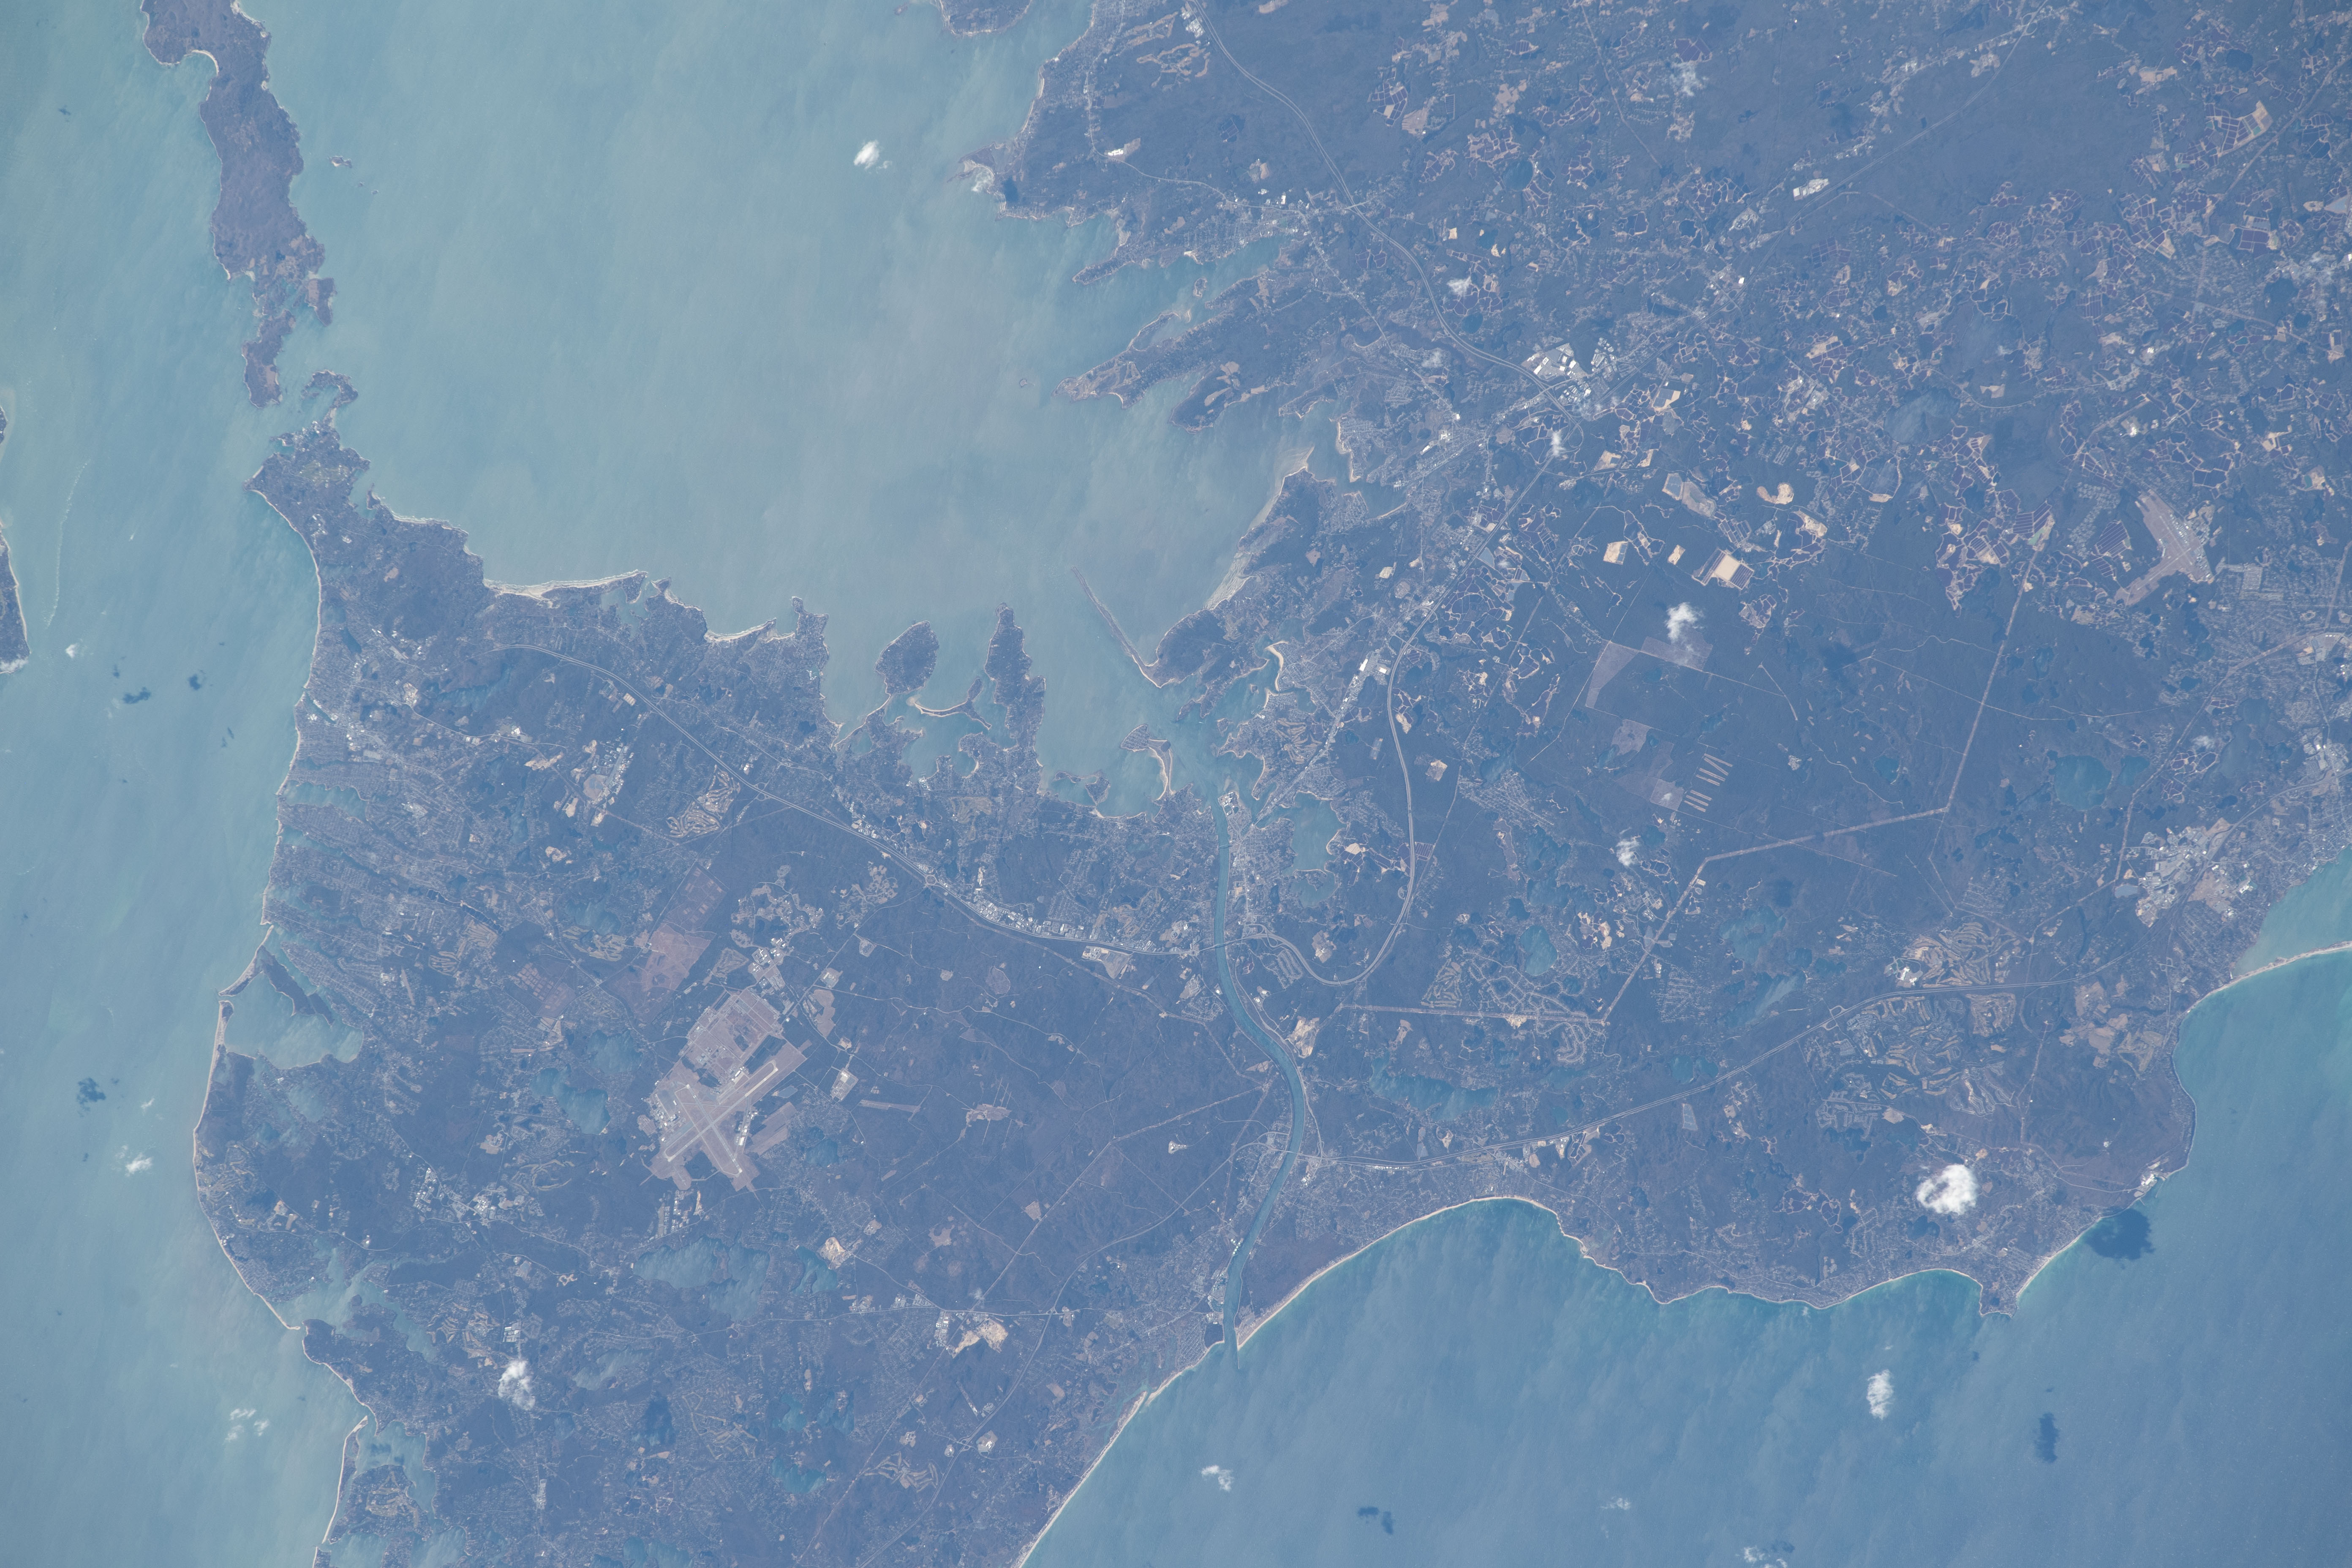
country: USA-MASSACHUSETTS
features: BUZZARDS BAY, CAPE AND ISLANDS OCEAN SANCTUARY
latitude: 41.7
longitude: -70.6
